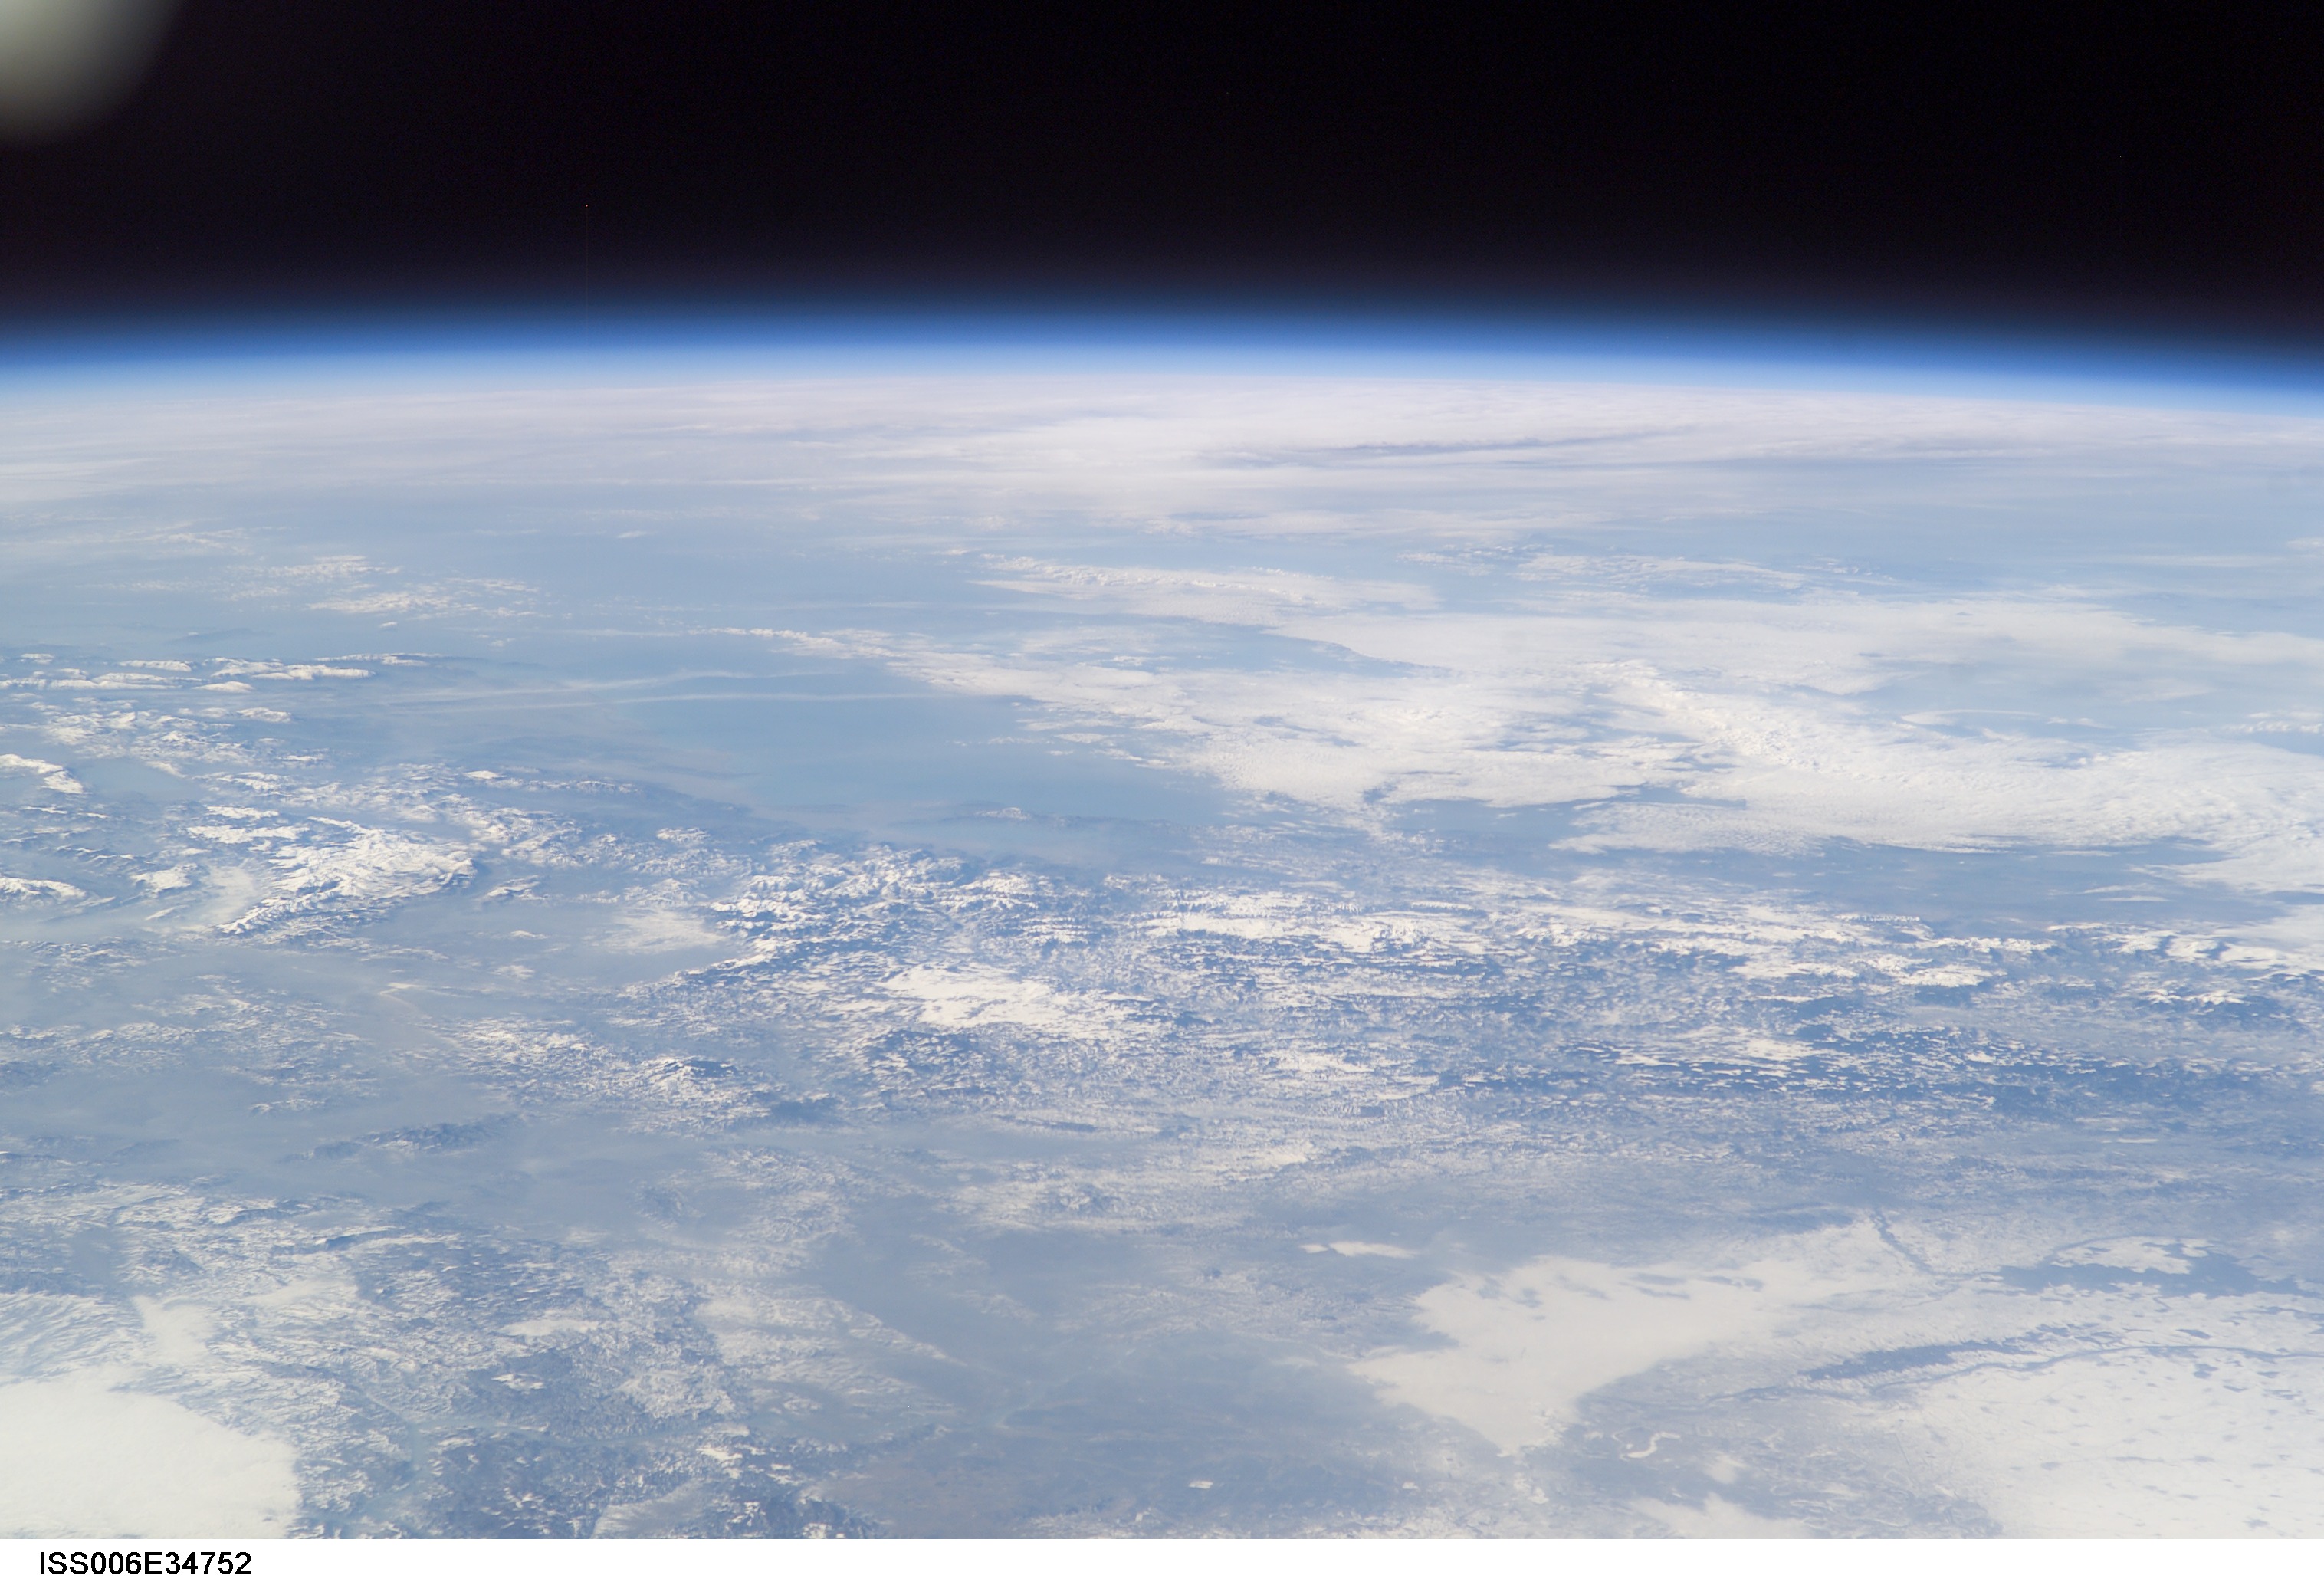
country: UKRAINE
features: ATMOSPHERIC LIMB
